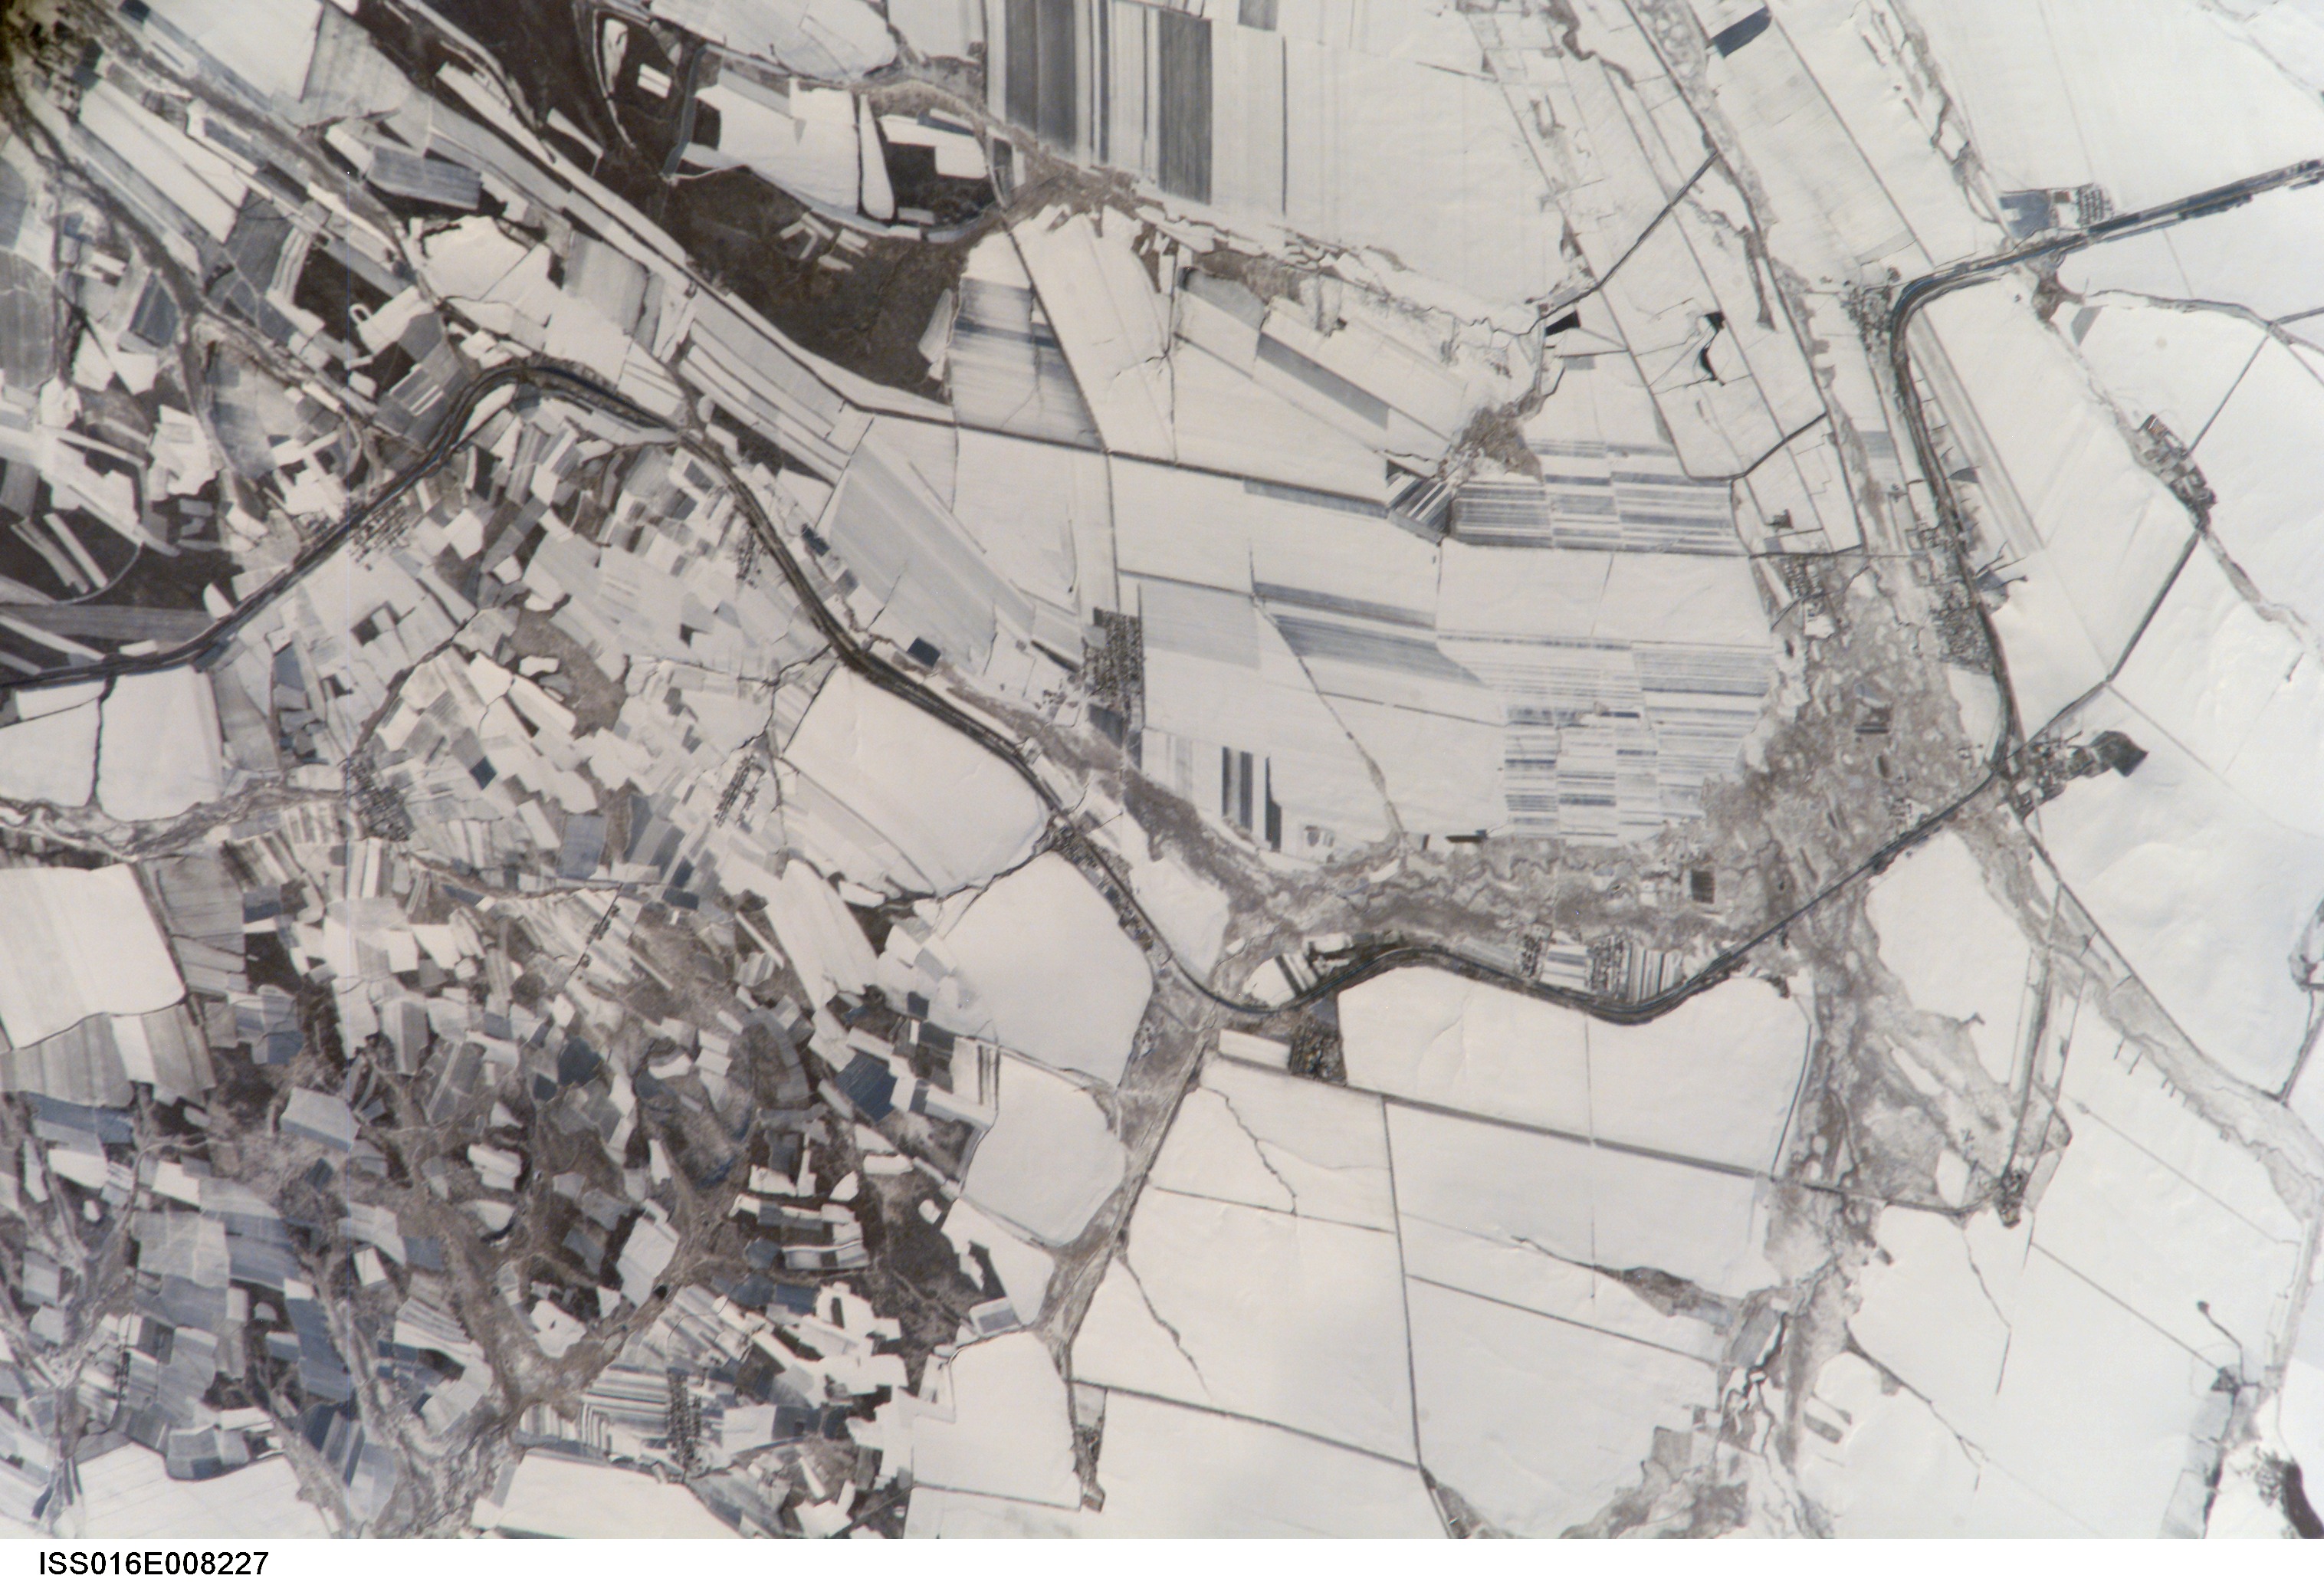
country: CHINA
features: DALABIN AREA, SNOW, AGR. ROADS
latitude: 49.6
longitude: 124.8
